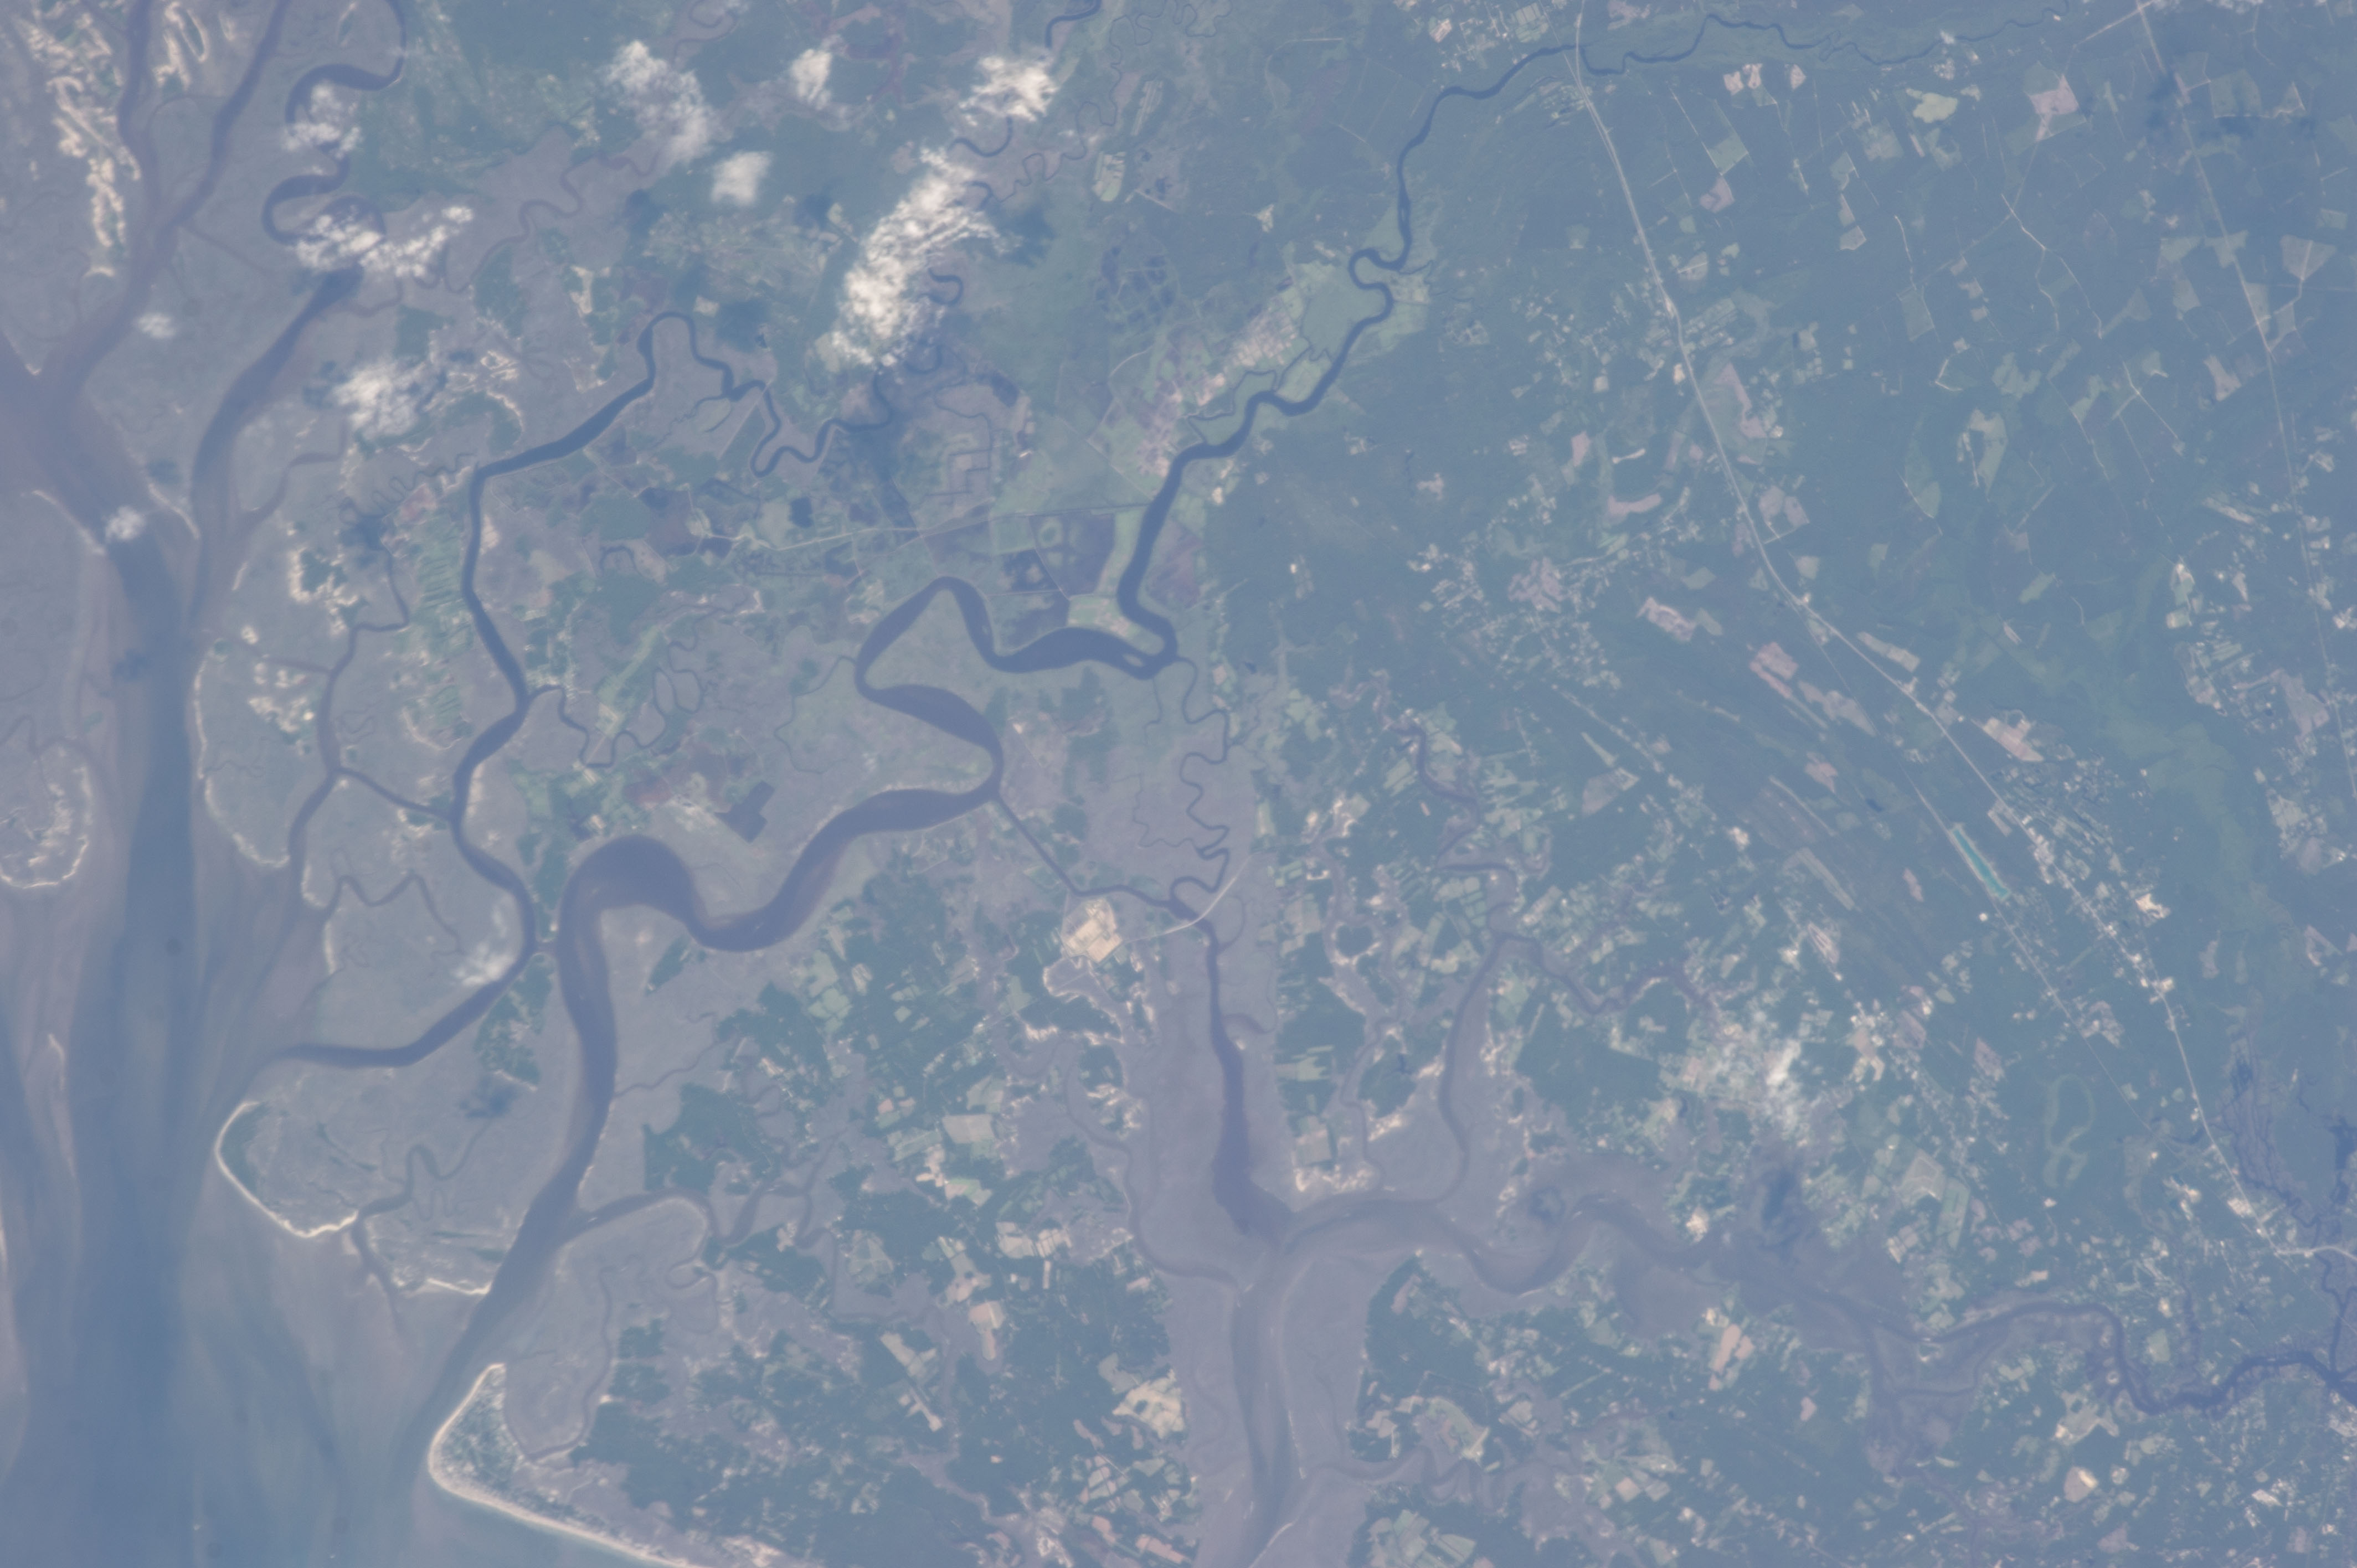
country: USA-SOUTH CAROLINA
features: WETLANDS, EDISTO R. CHANNELS, EDISTO ISLAND, SED., ROADS, TOWNS
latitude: 32.6
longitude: -80.4
